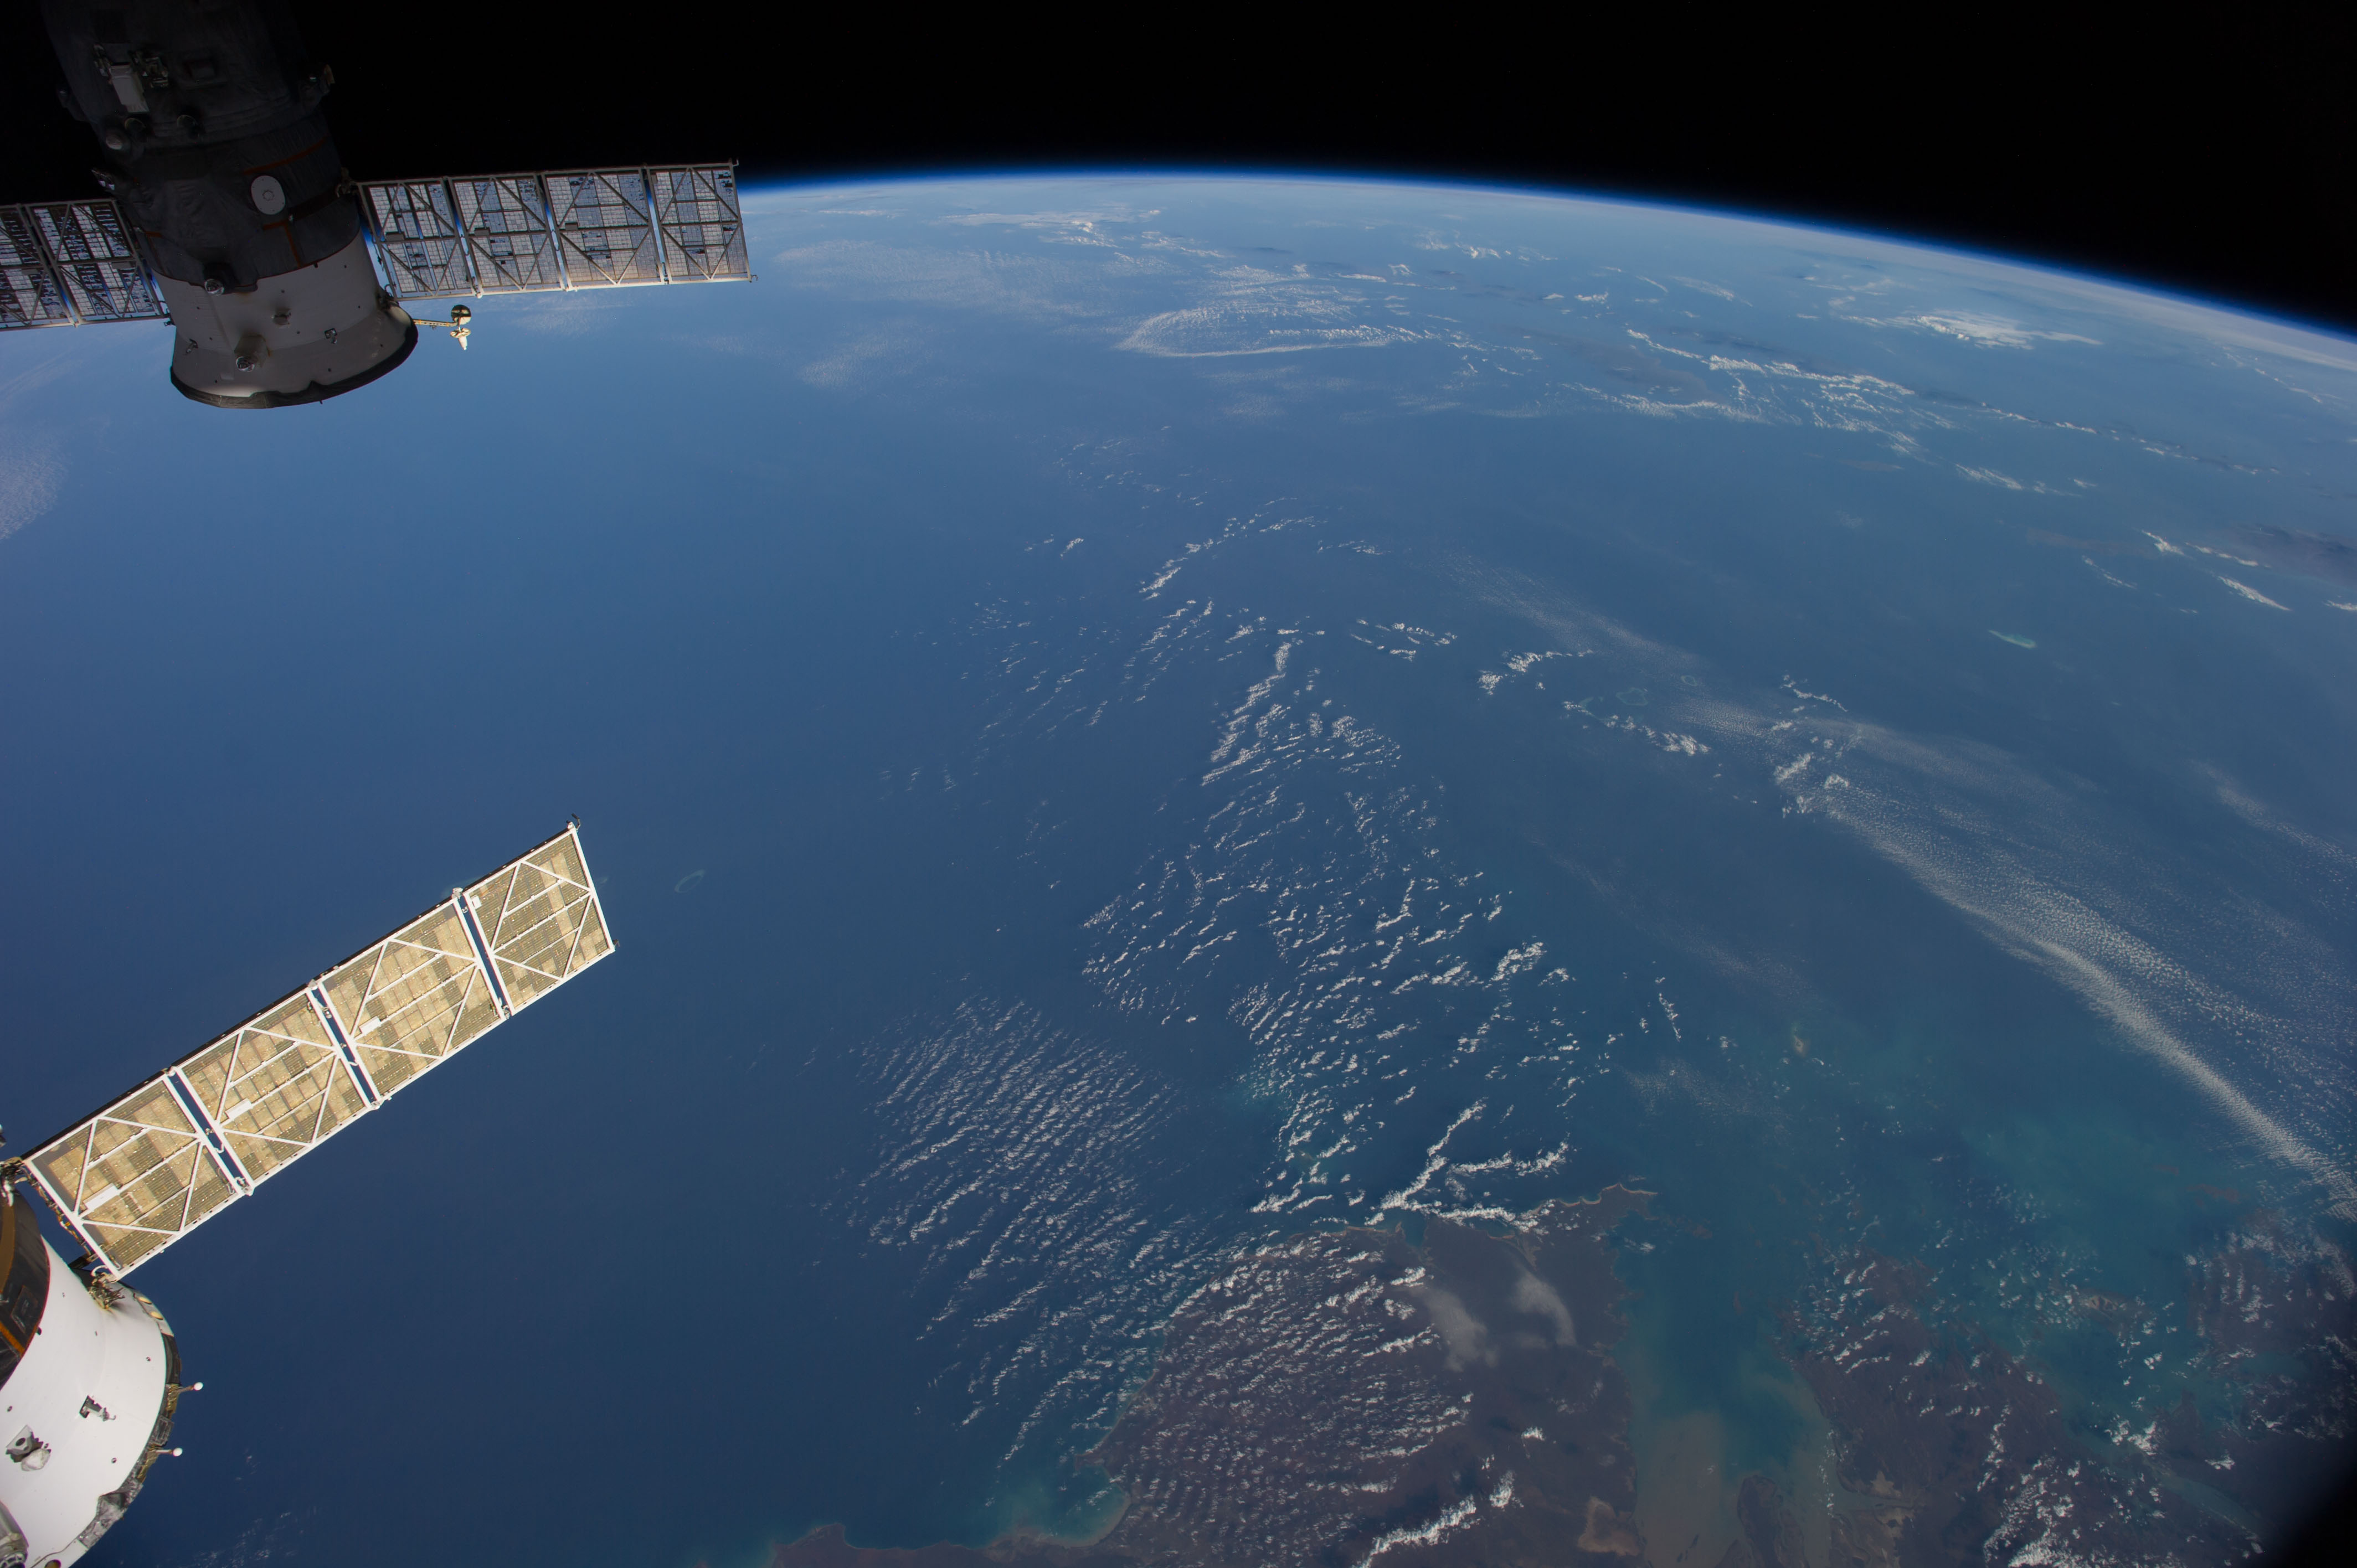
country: AUSTRALIA-WA
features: INDIAN O., KING SOUND, JAVA S., BALI S., FLORES S., SAVU S., W. NUSA TENGGARA, E. NUSA TENGGARA, ATMOSPHERIC LIMB
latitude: -15.0
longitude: 120.0
